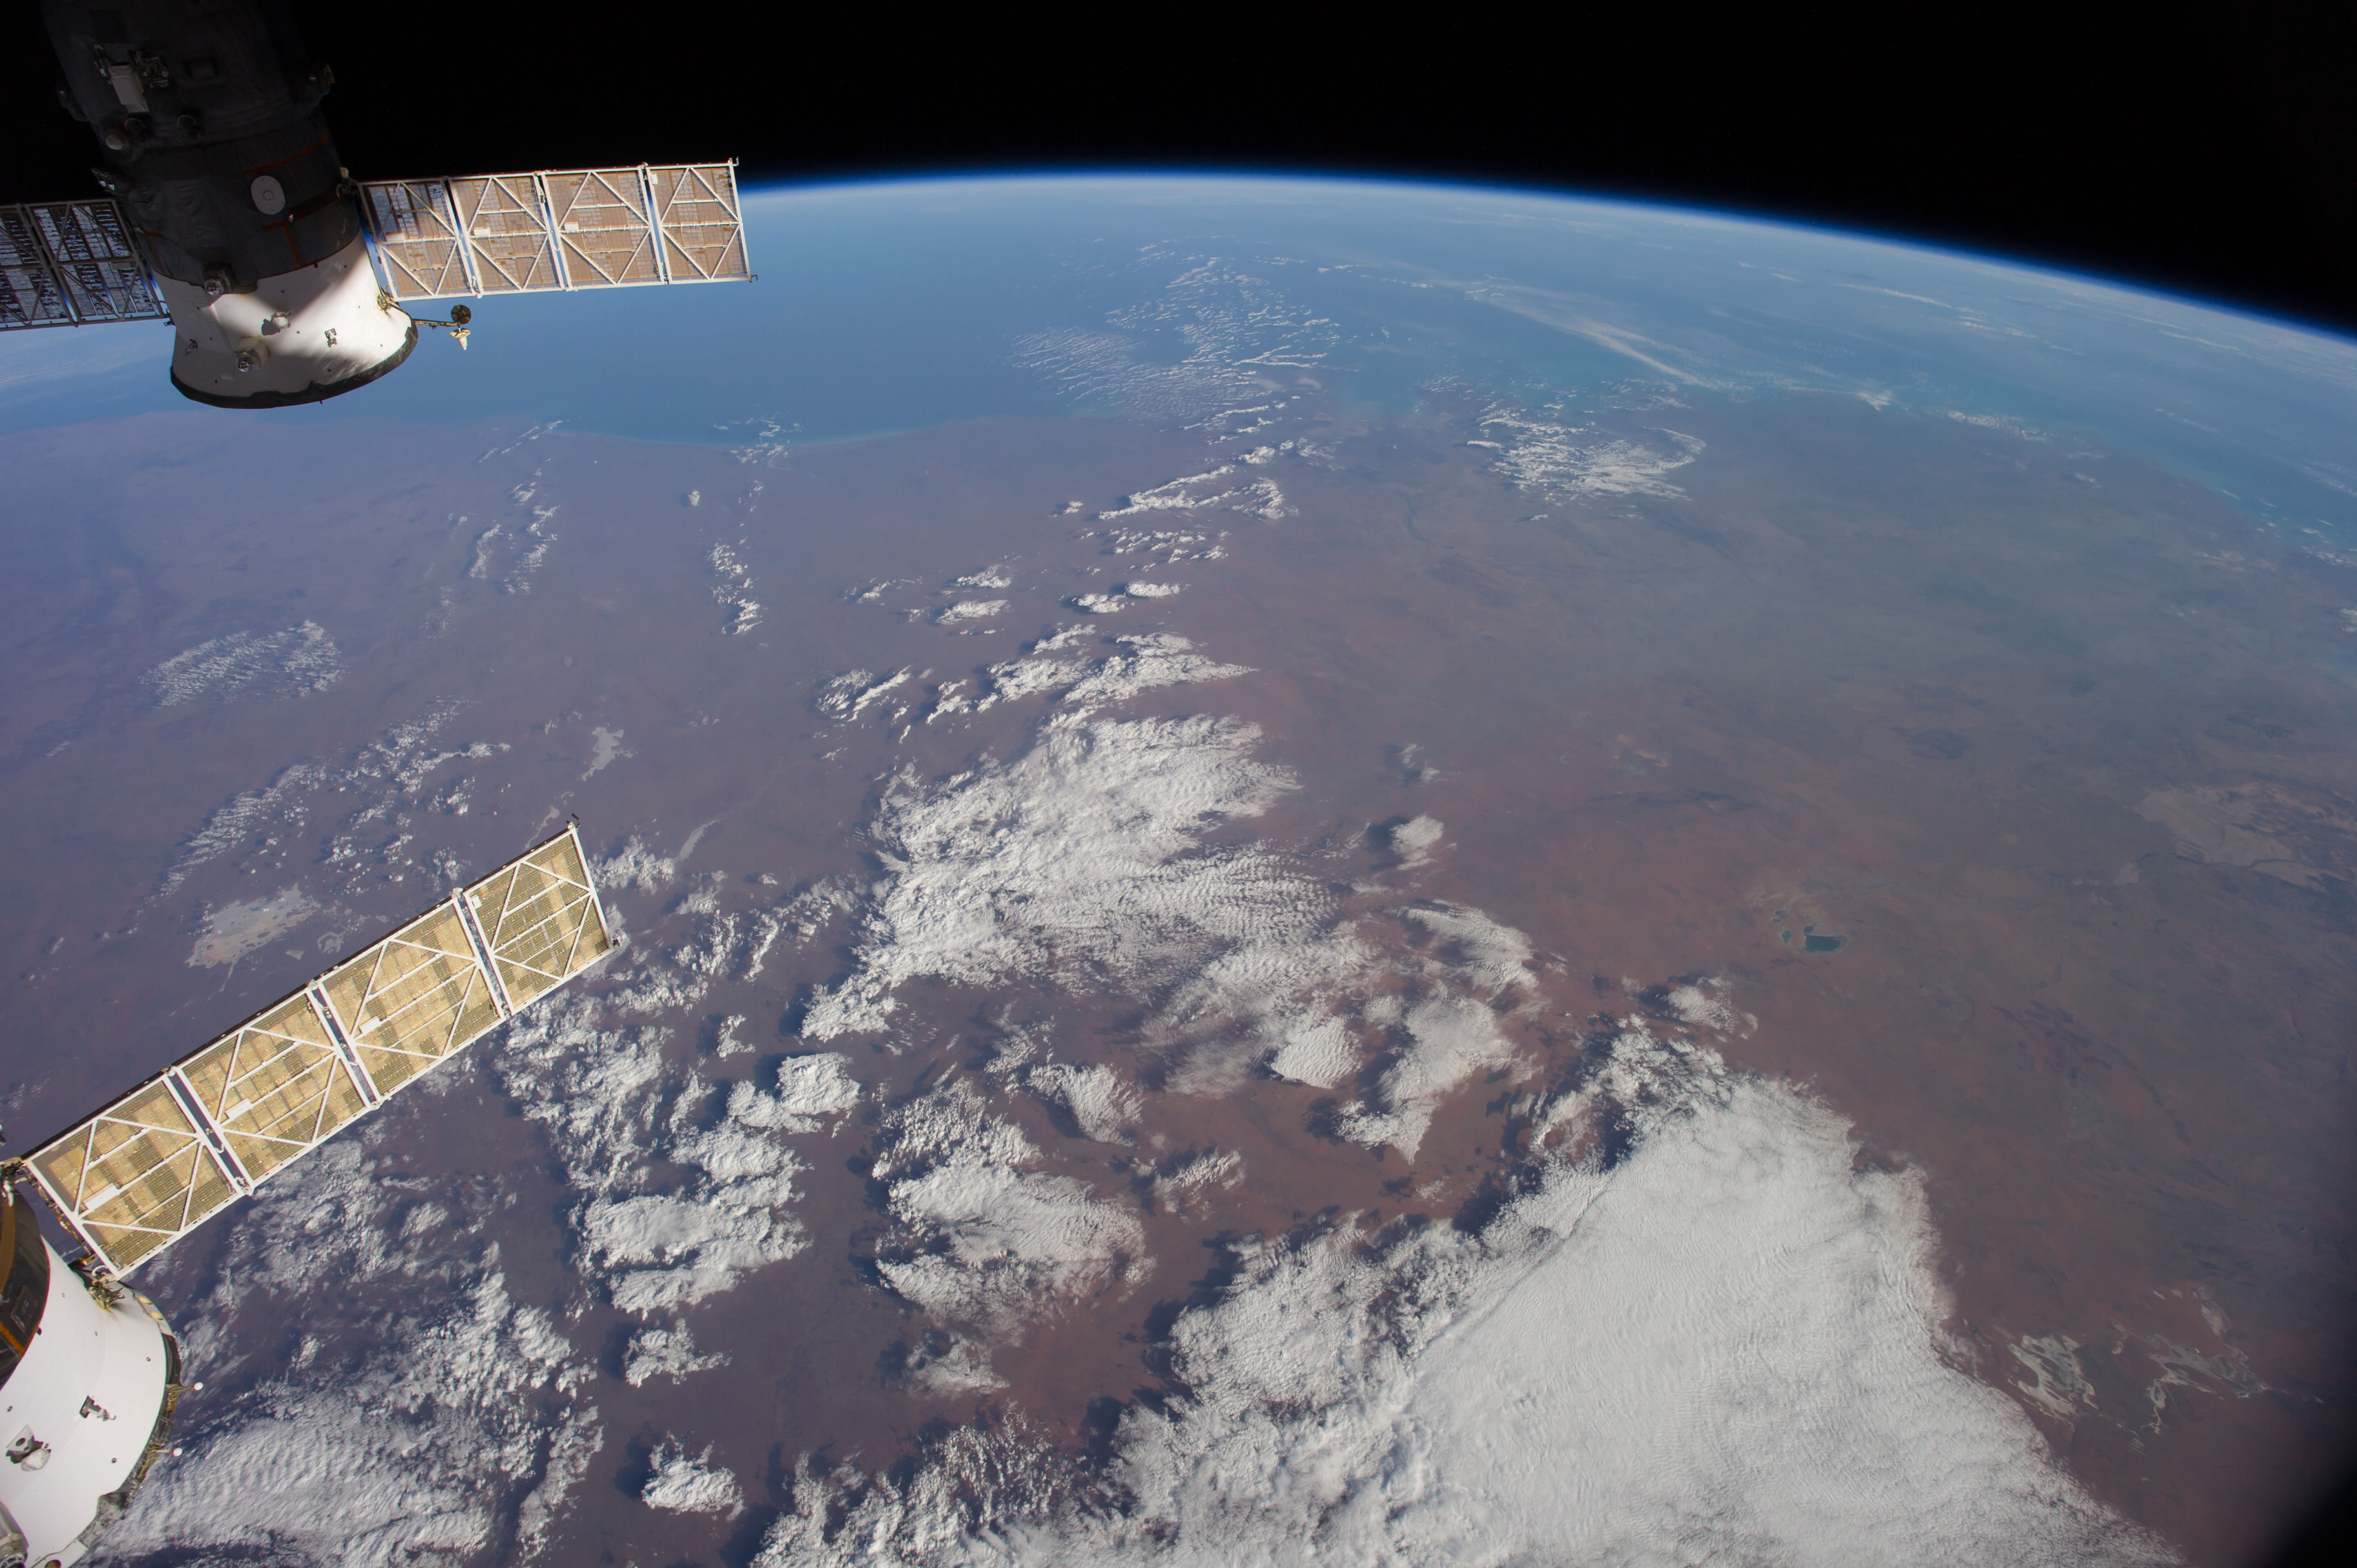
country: AUSTRALIA-WA
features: INDIAN O., L. GREGORY, GREAT SANDY DES., ATMOSPHERIC LIMB
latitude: -20.5
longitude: 125.0
